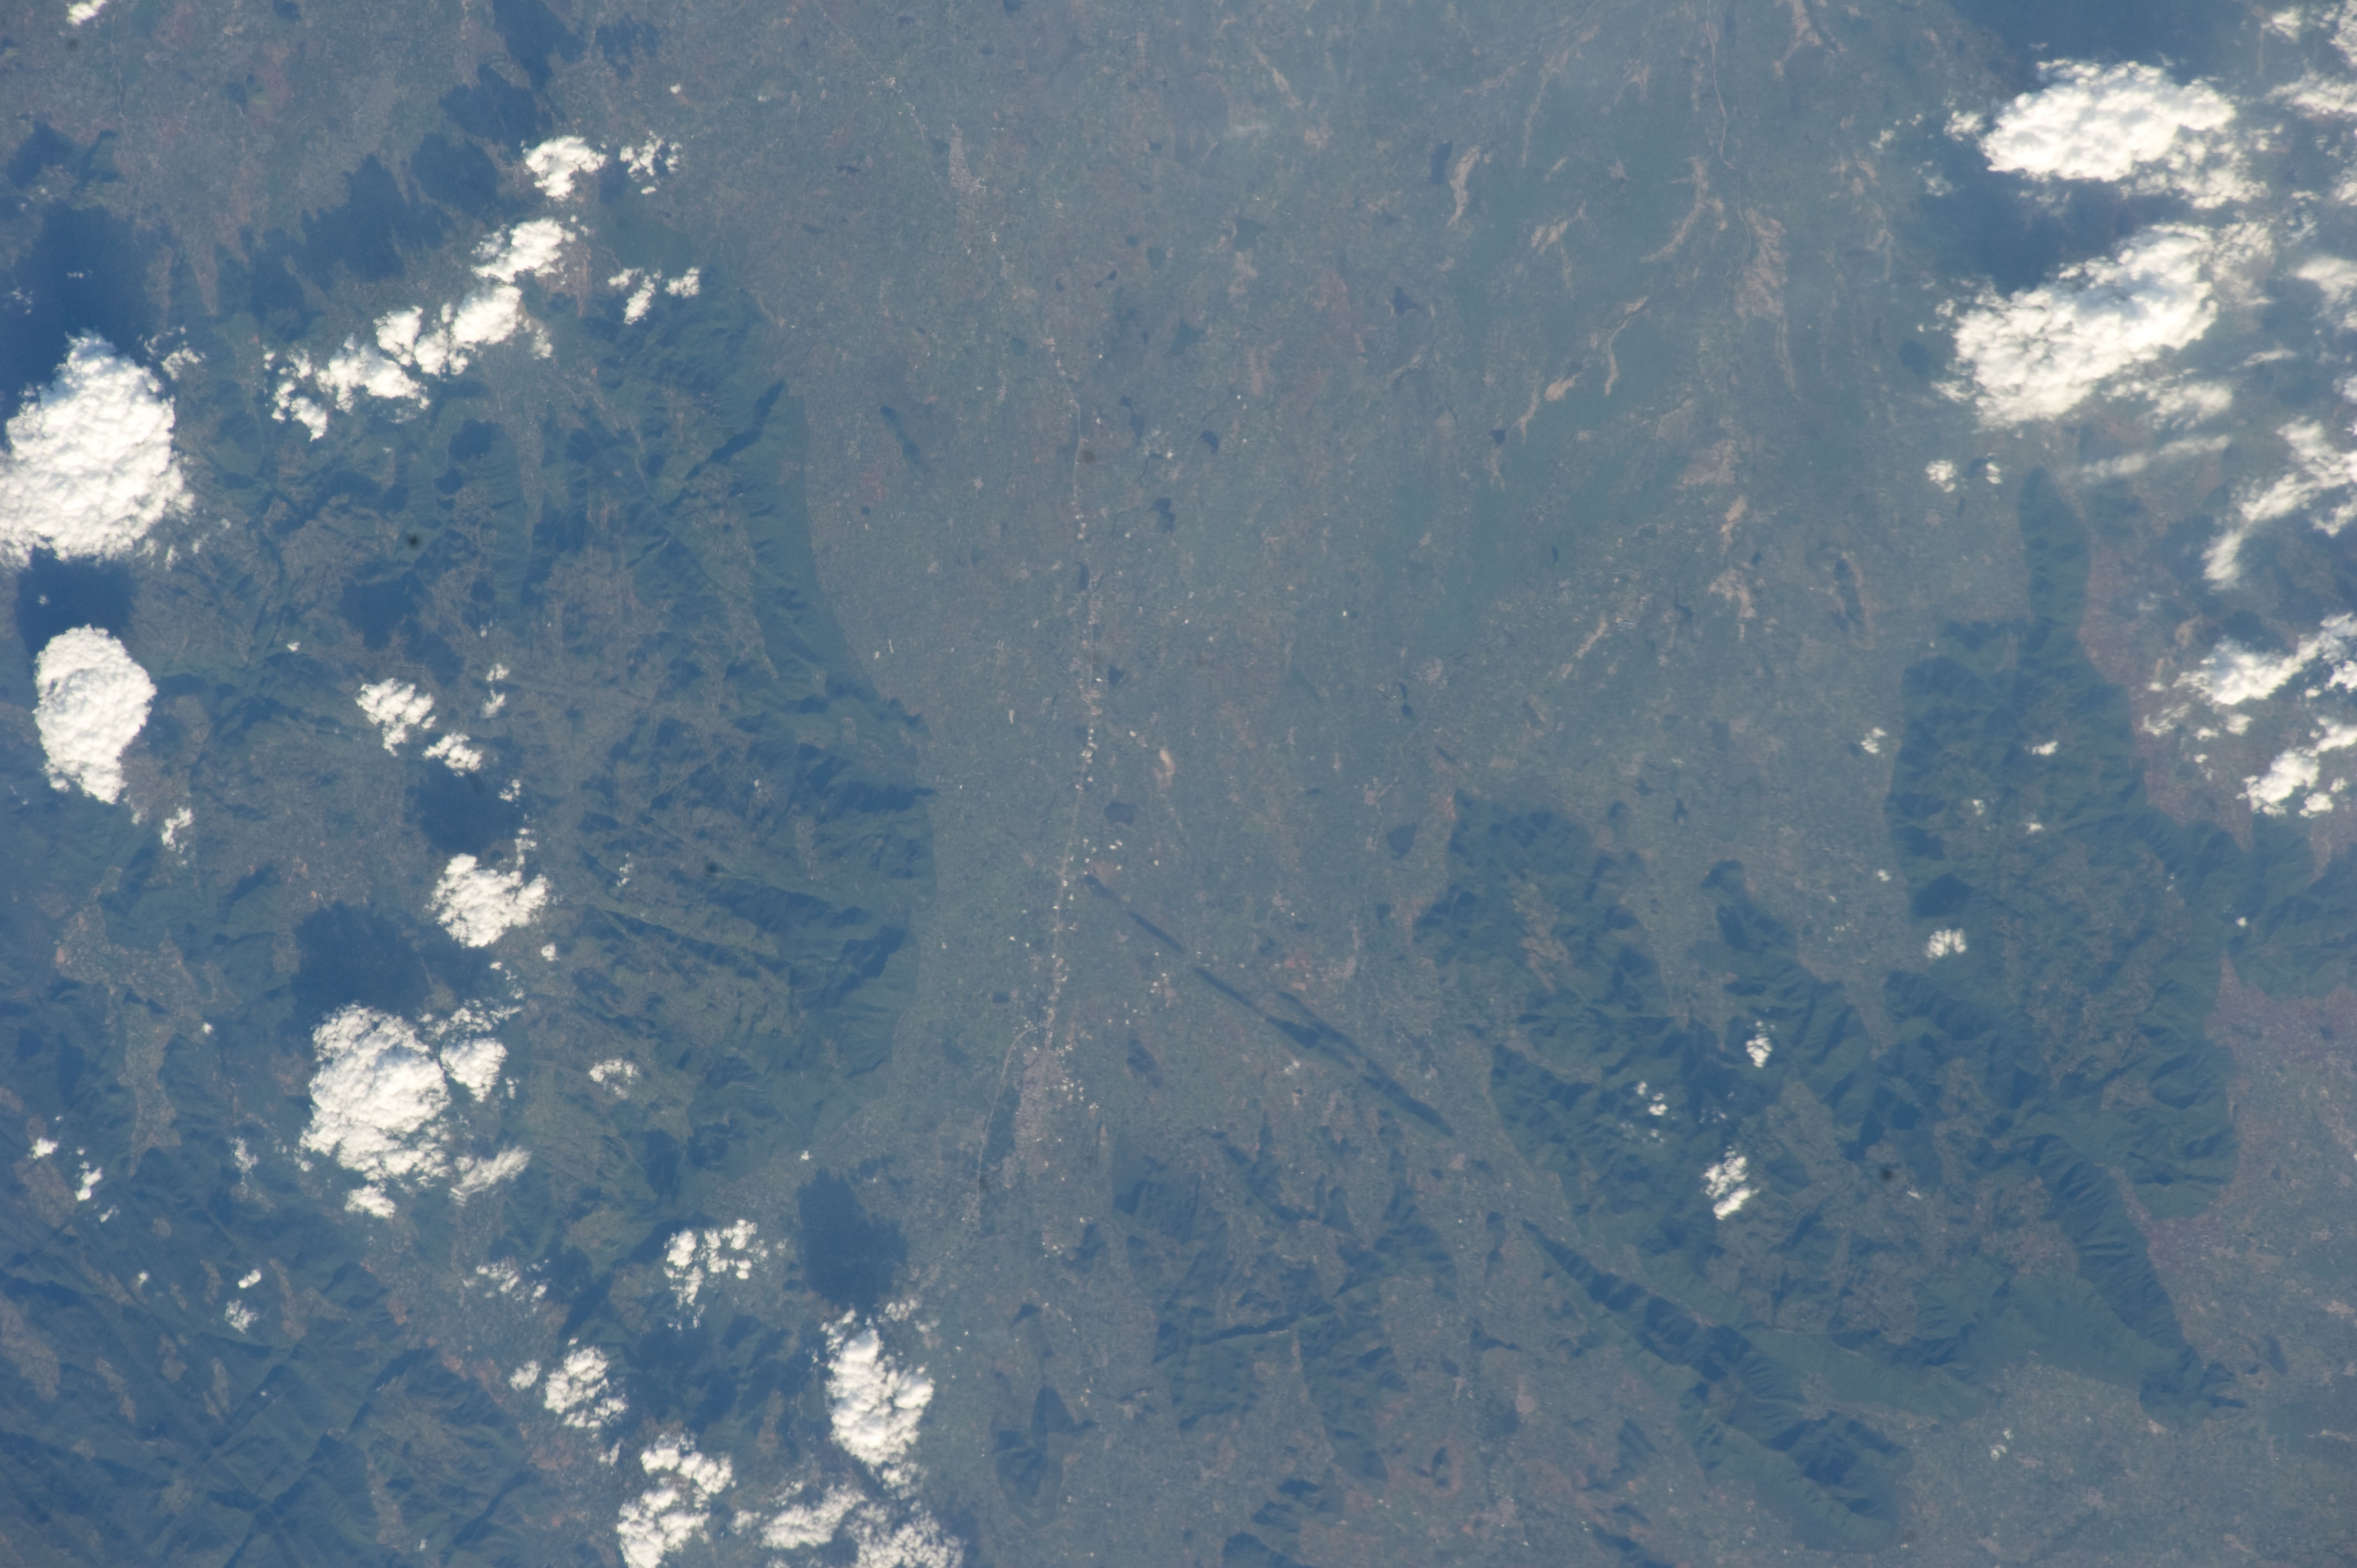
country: INDIA
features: CY.
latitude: 11.6
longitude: 78.7
